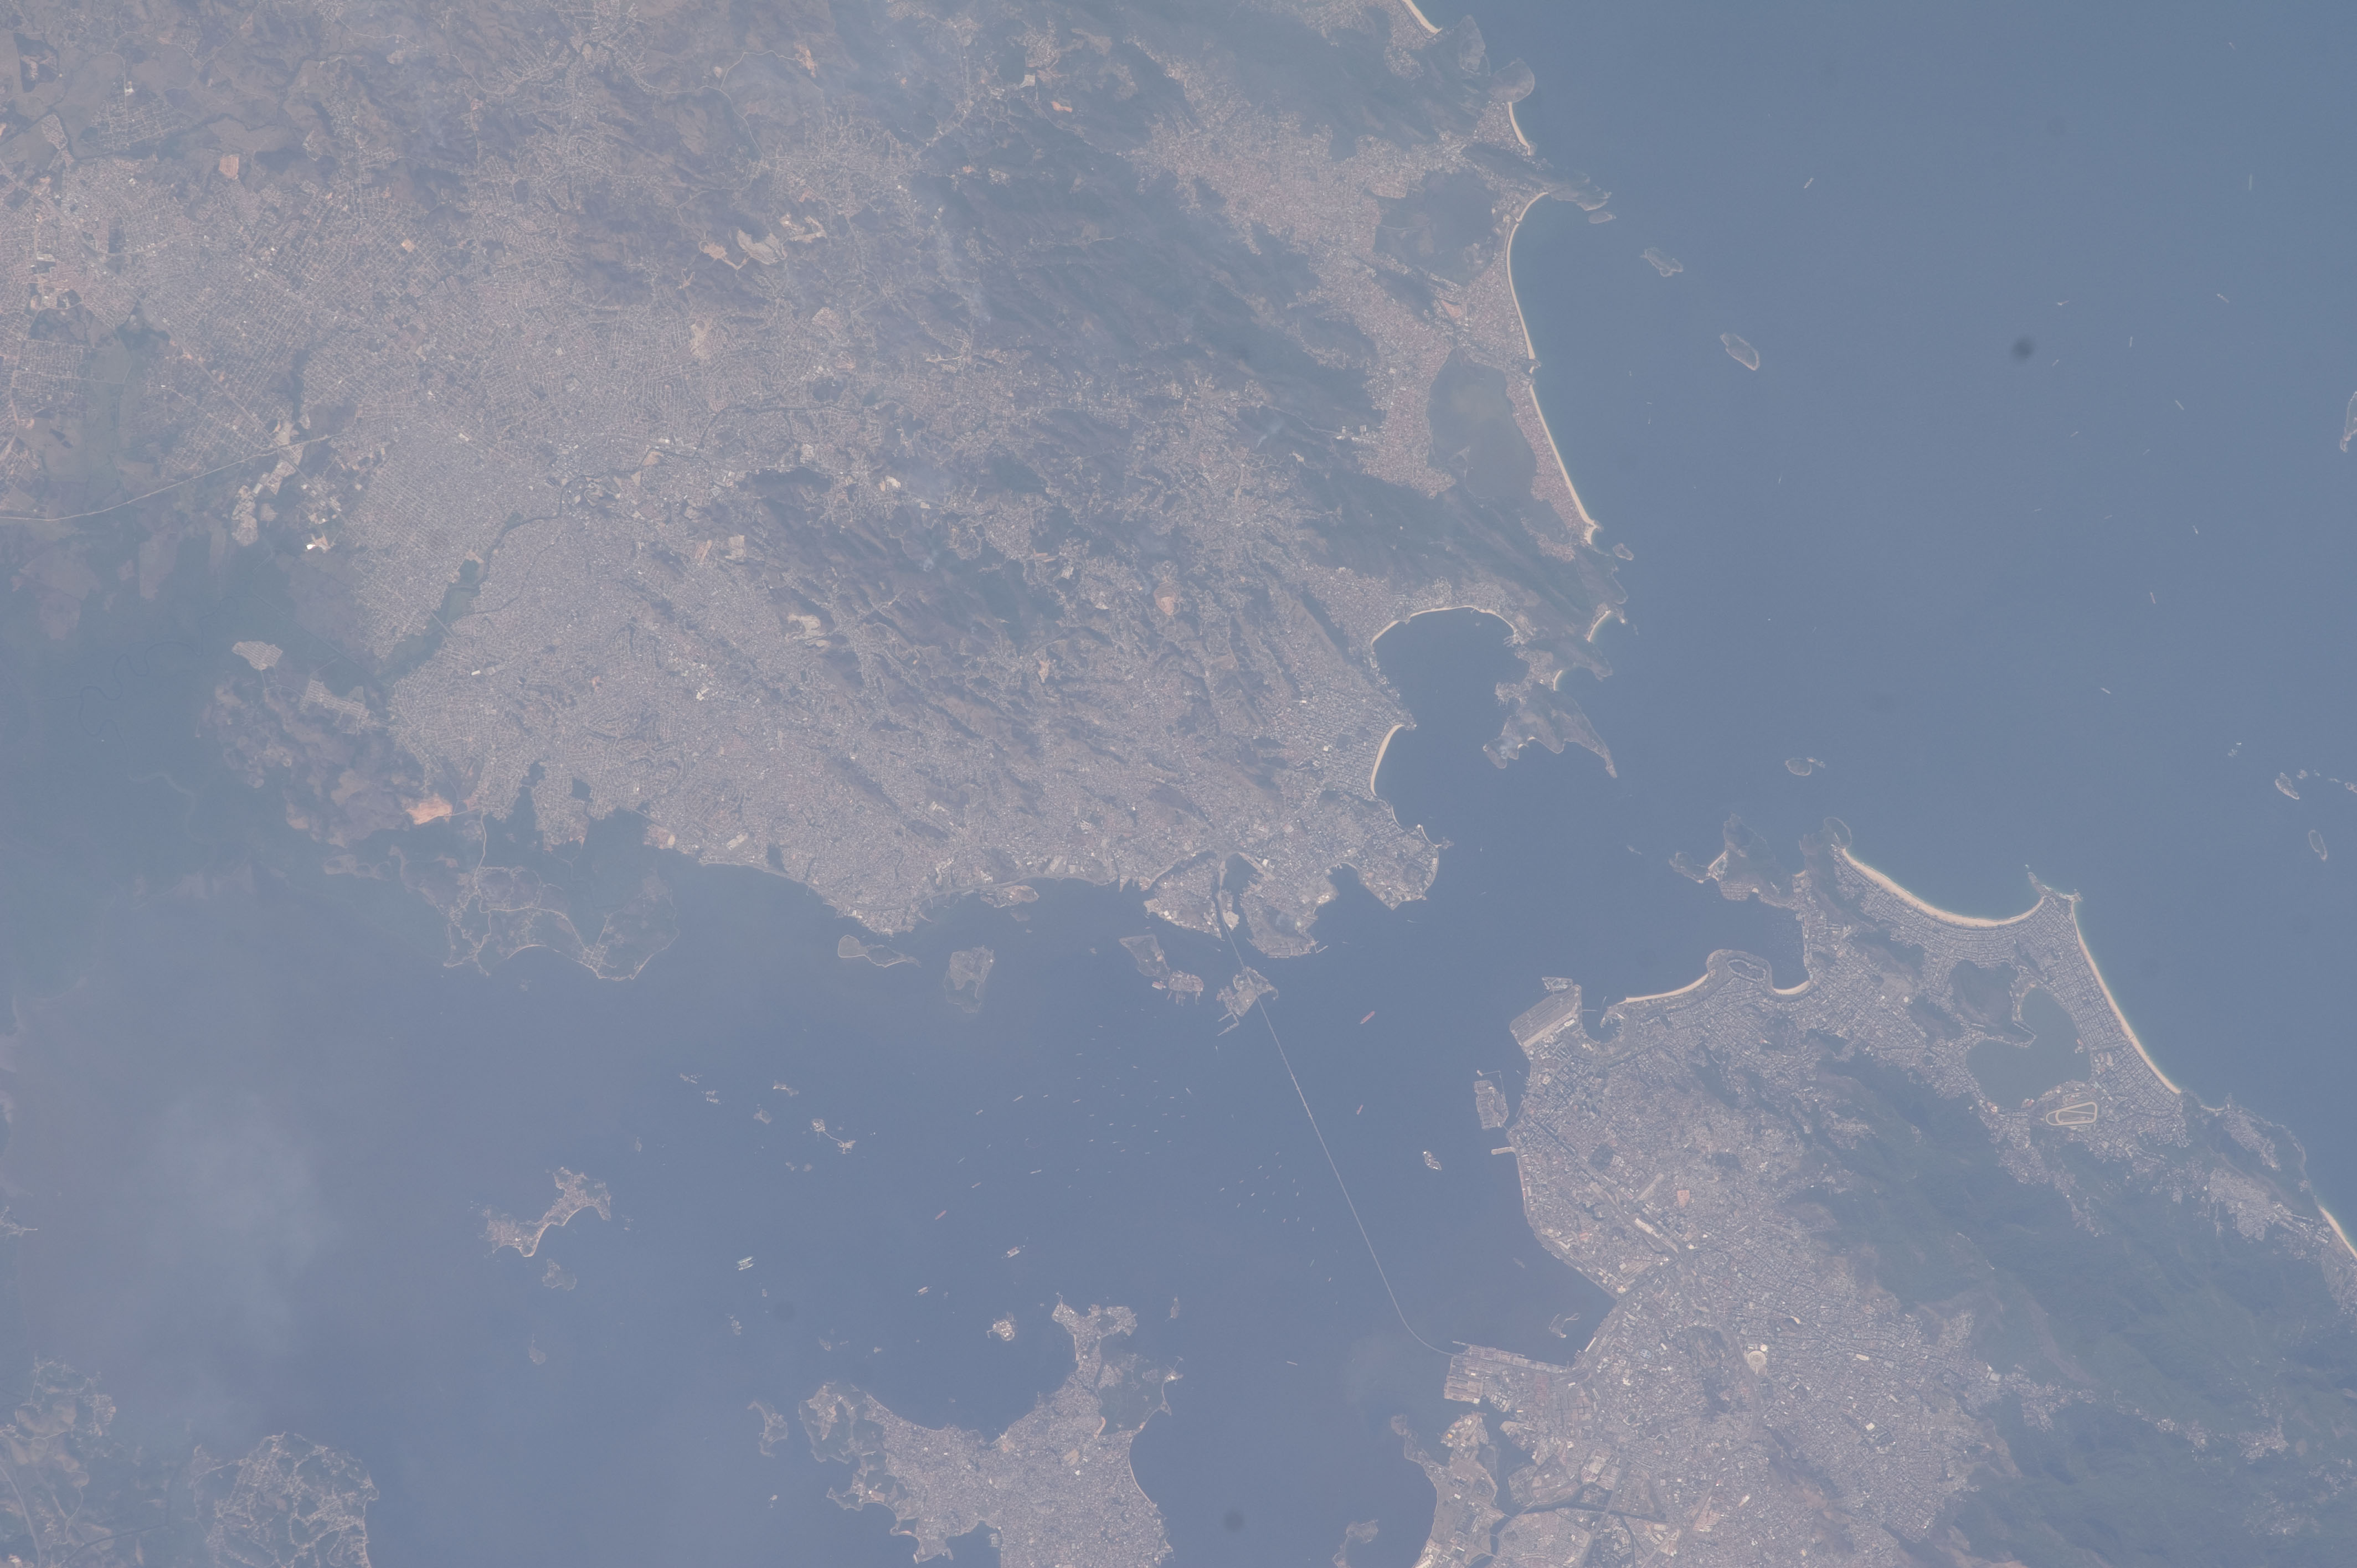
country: BRAZIL
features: S. RIO DE JANEIRO, ROADS, GUANABARA B., SHIPS, SAO GONCALO
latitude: -22.9
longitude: -43.0
